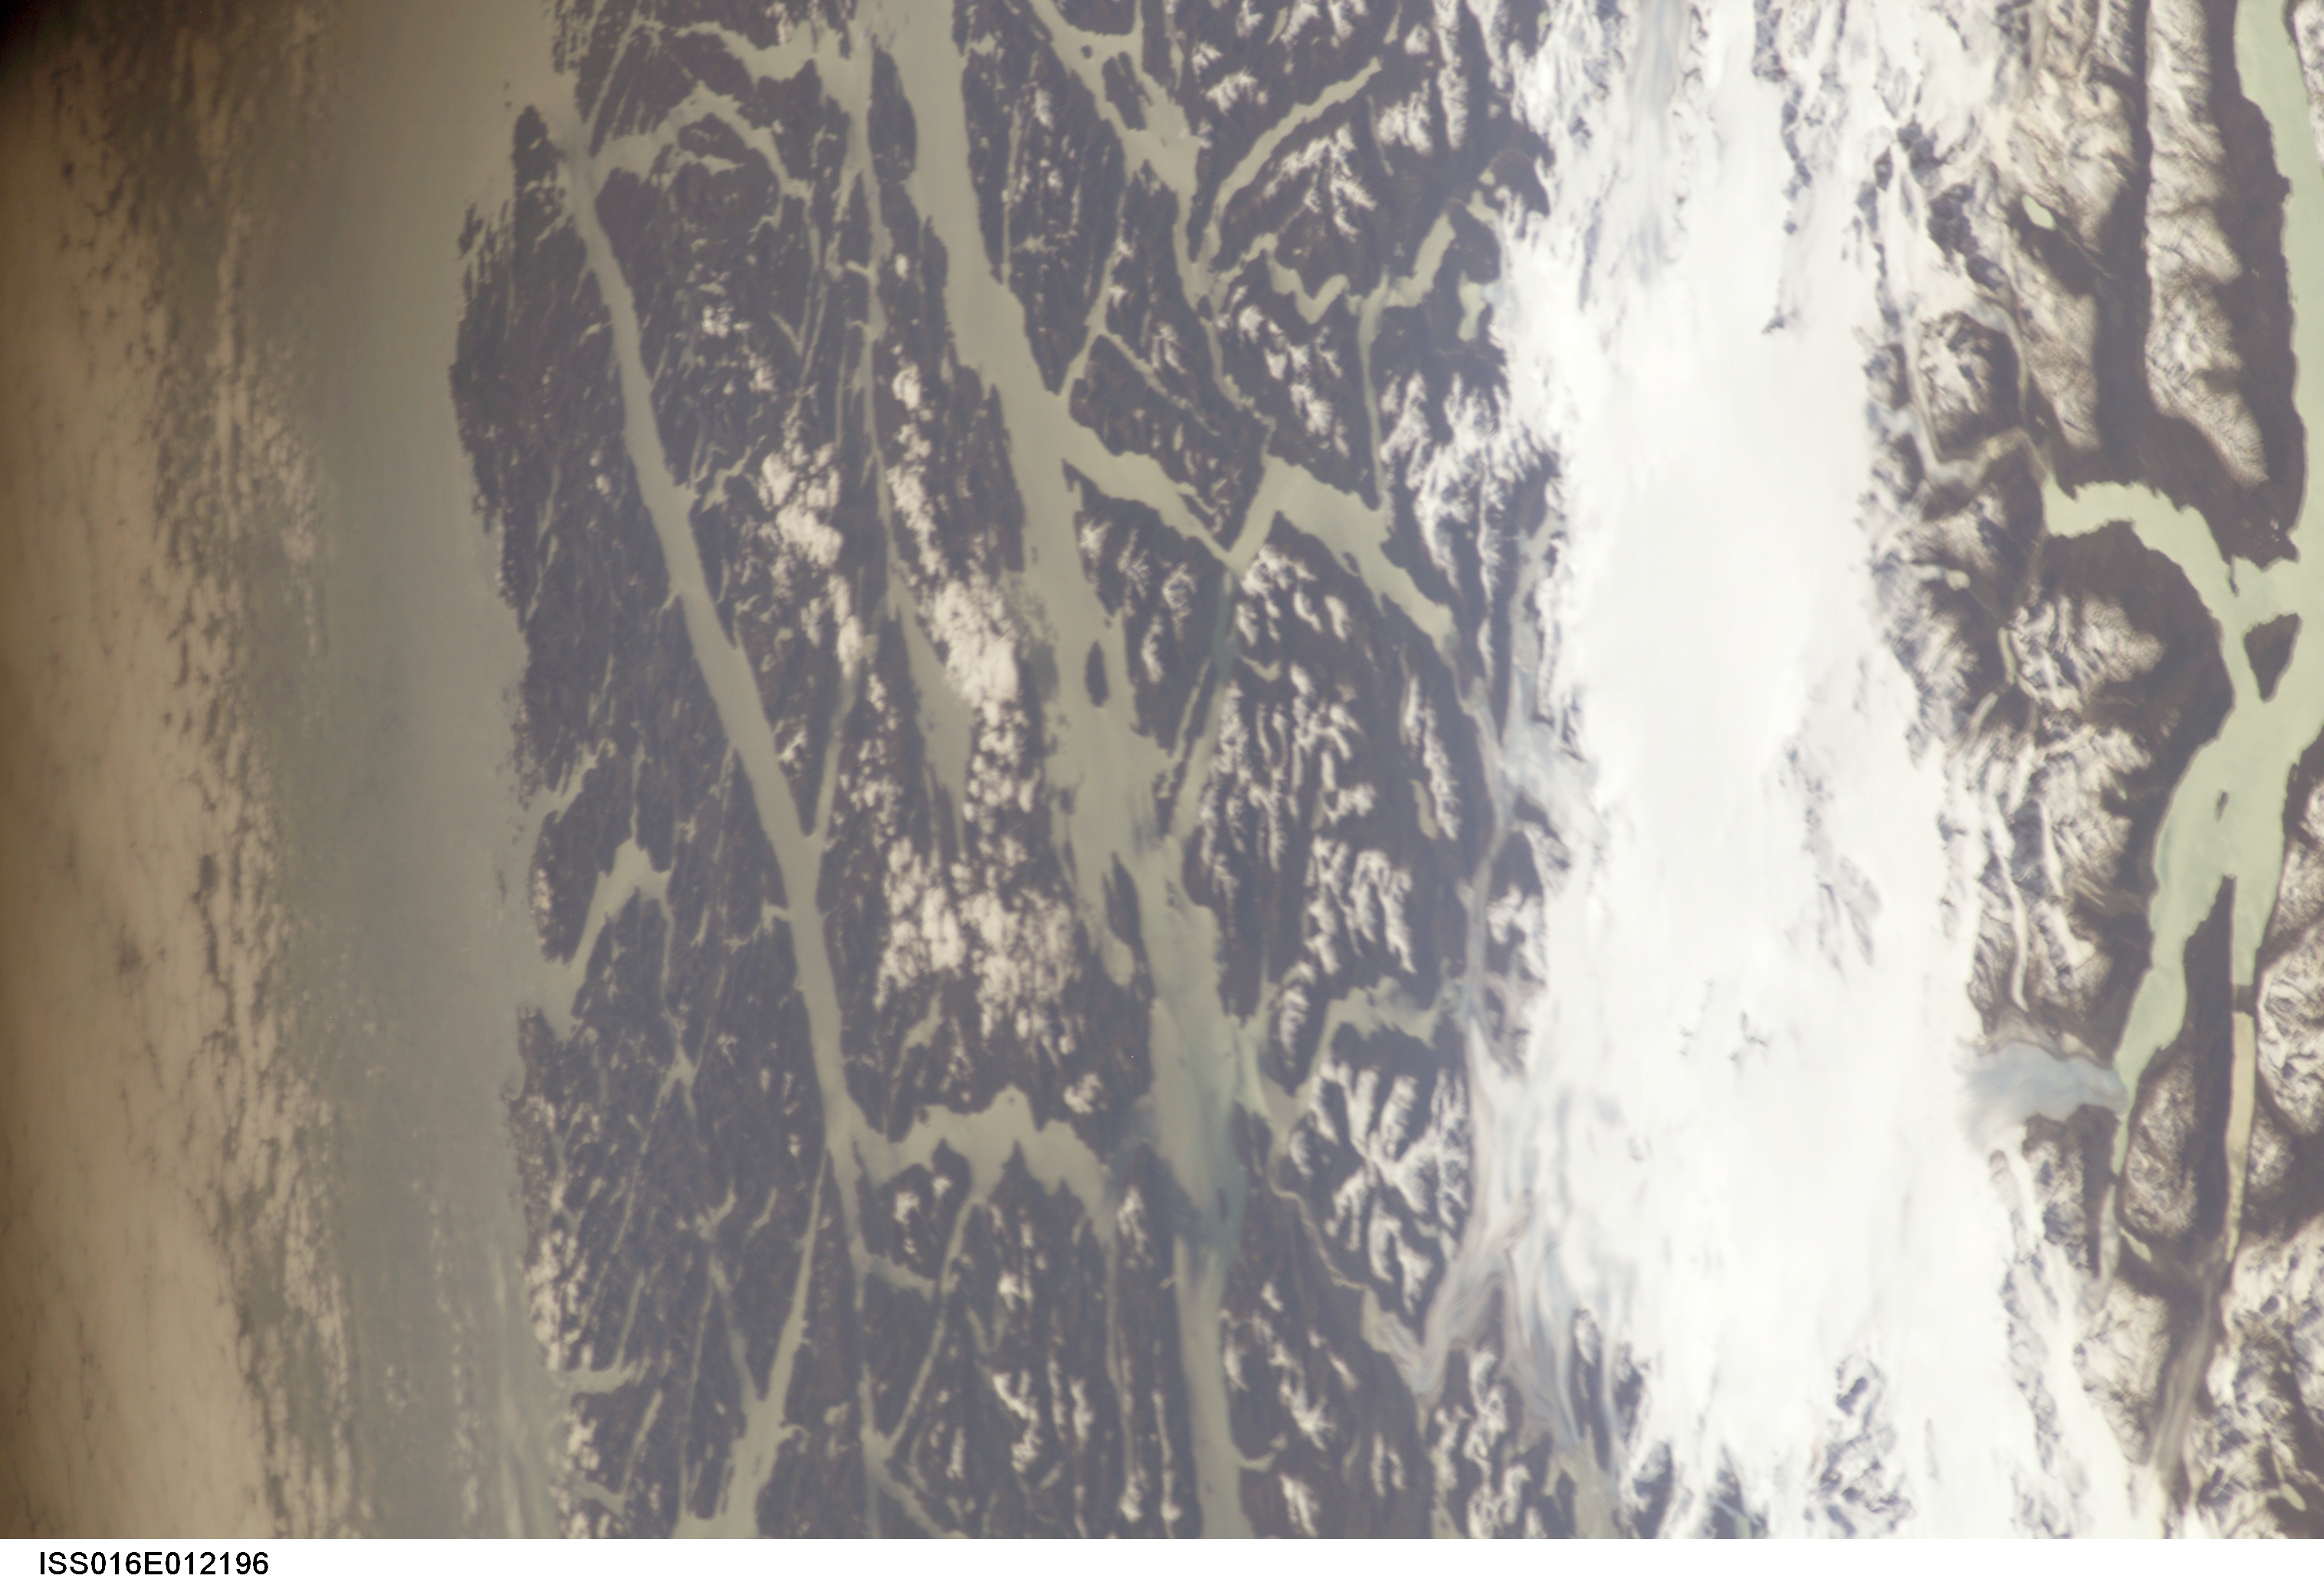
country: CHILE
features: CANAL MESSIER, CANAL FALLOS
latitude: -48.5
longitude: -74.5
